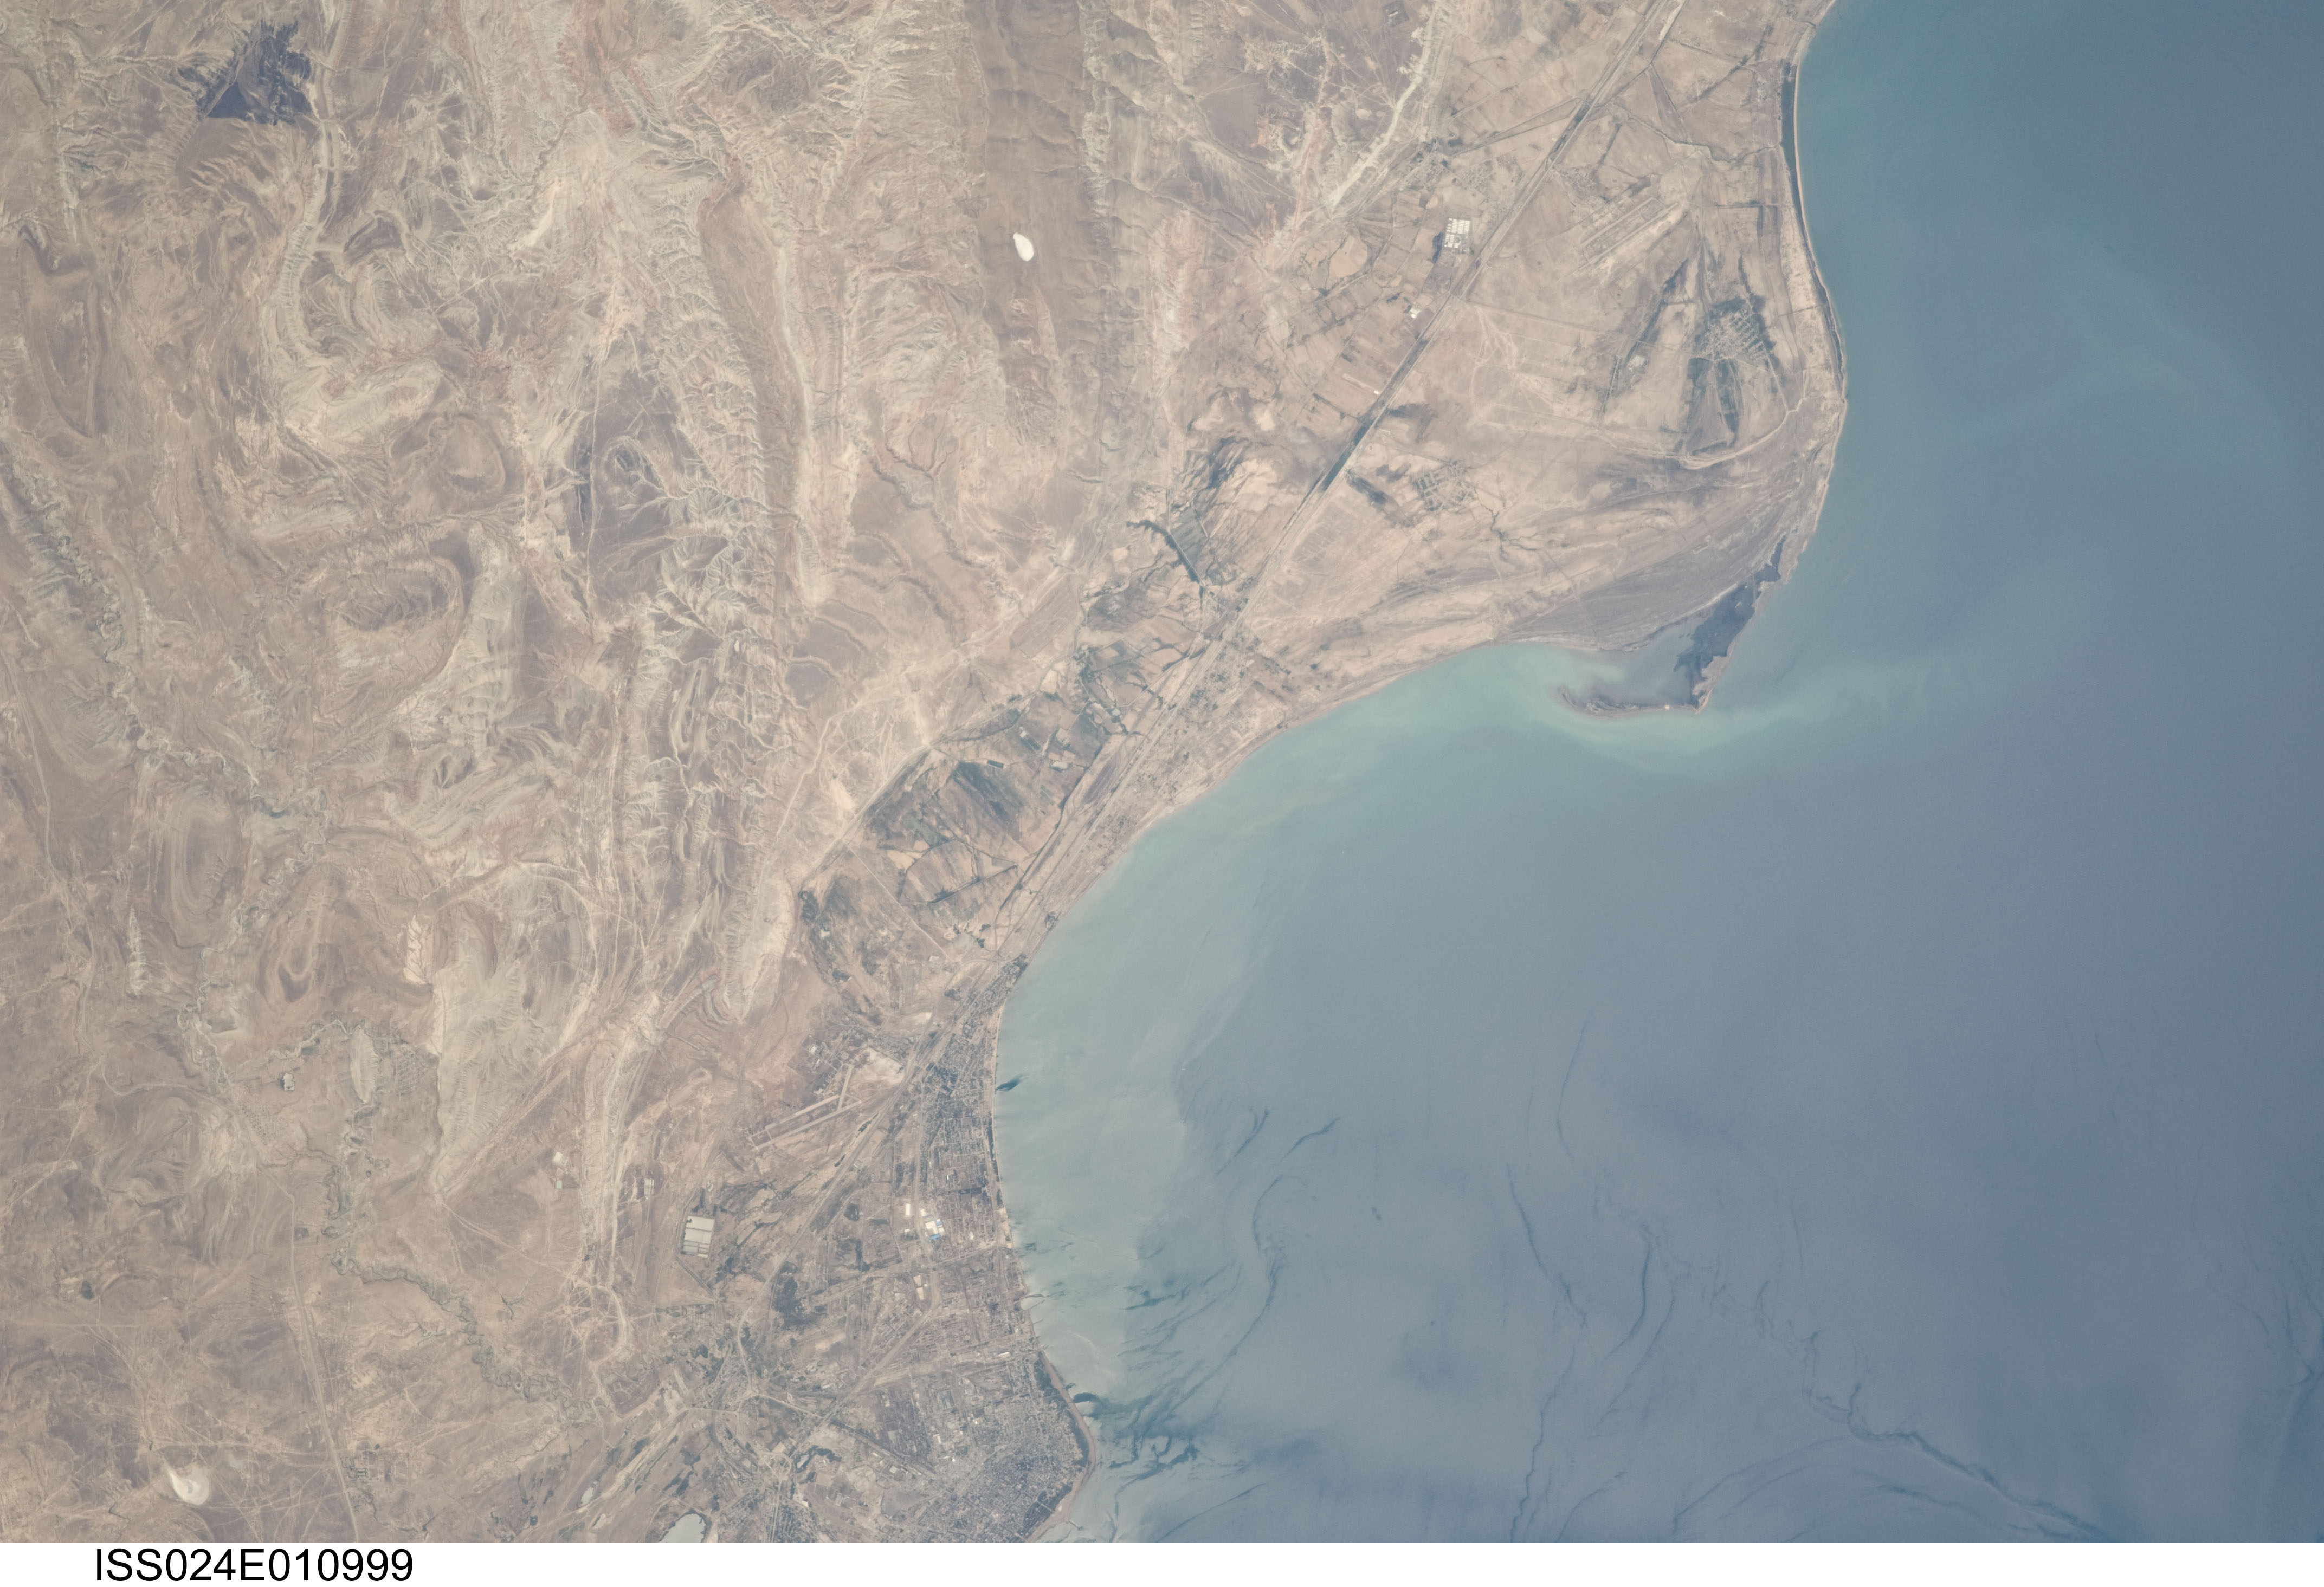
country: AZERBAIJAN
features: SUMQAYIT, CASPIAN SEA COAST, GLINT FEATURES, CAPE, HILLS, ROADS
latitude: 40.7
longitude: 49.5
